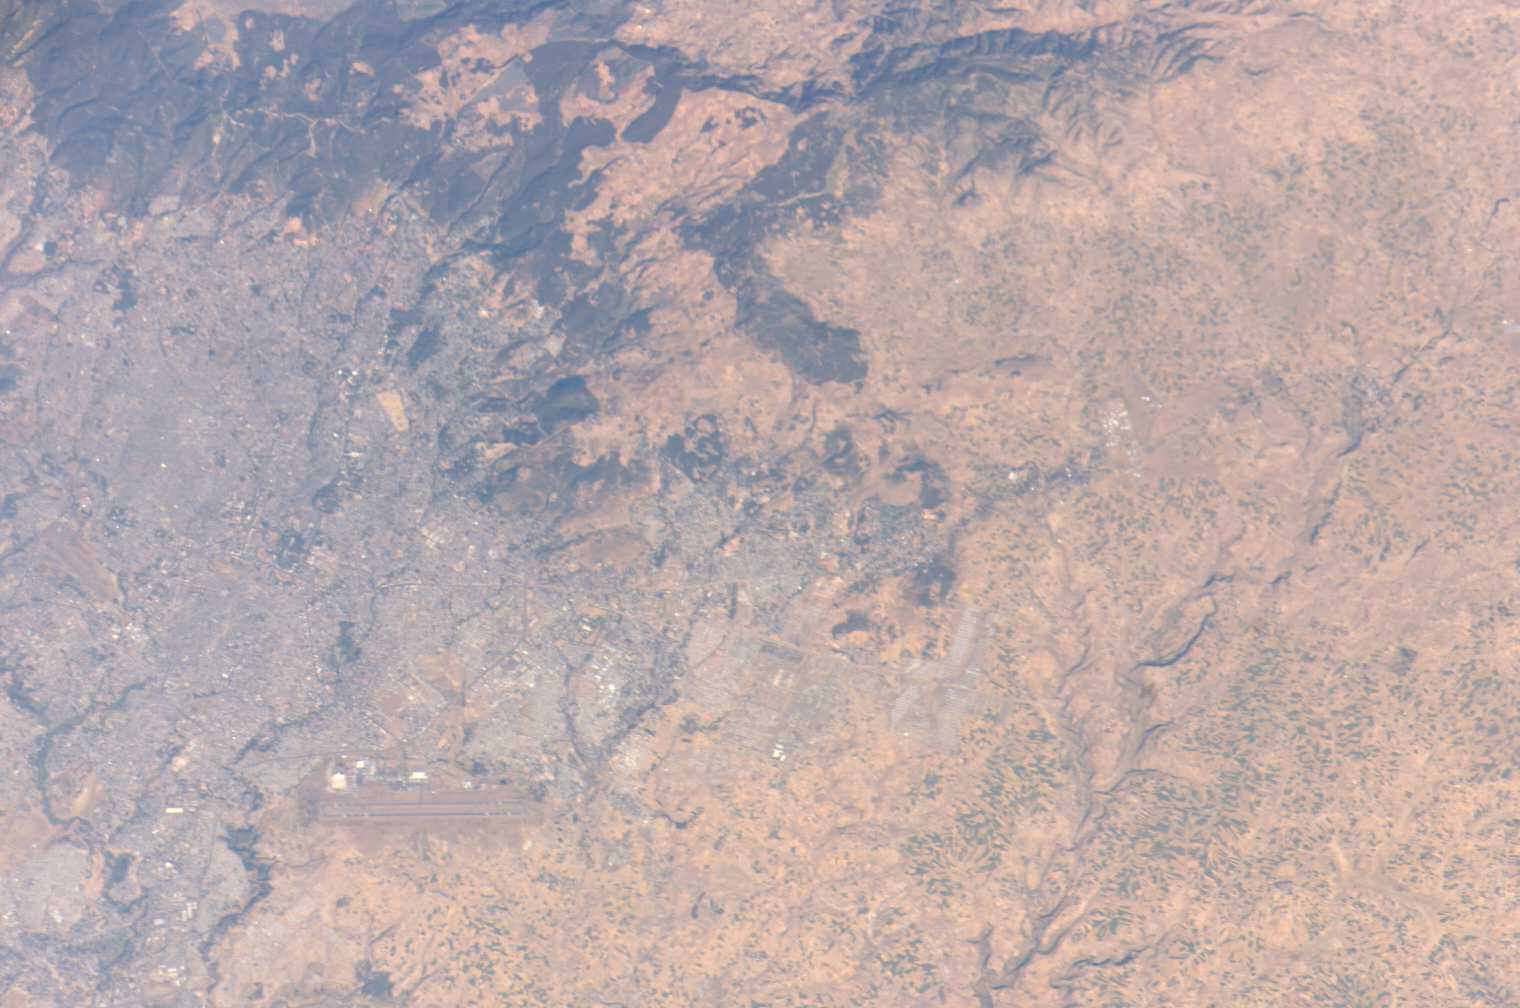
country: ETHIOPIA
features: MEDERO, ADDIS ABABA
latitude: 9.1
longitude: 38.8
